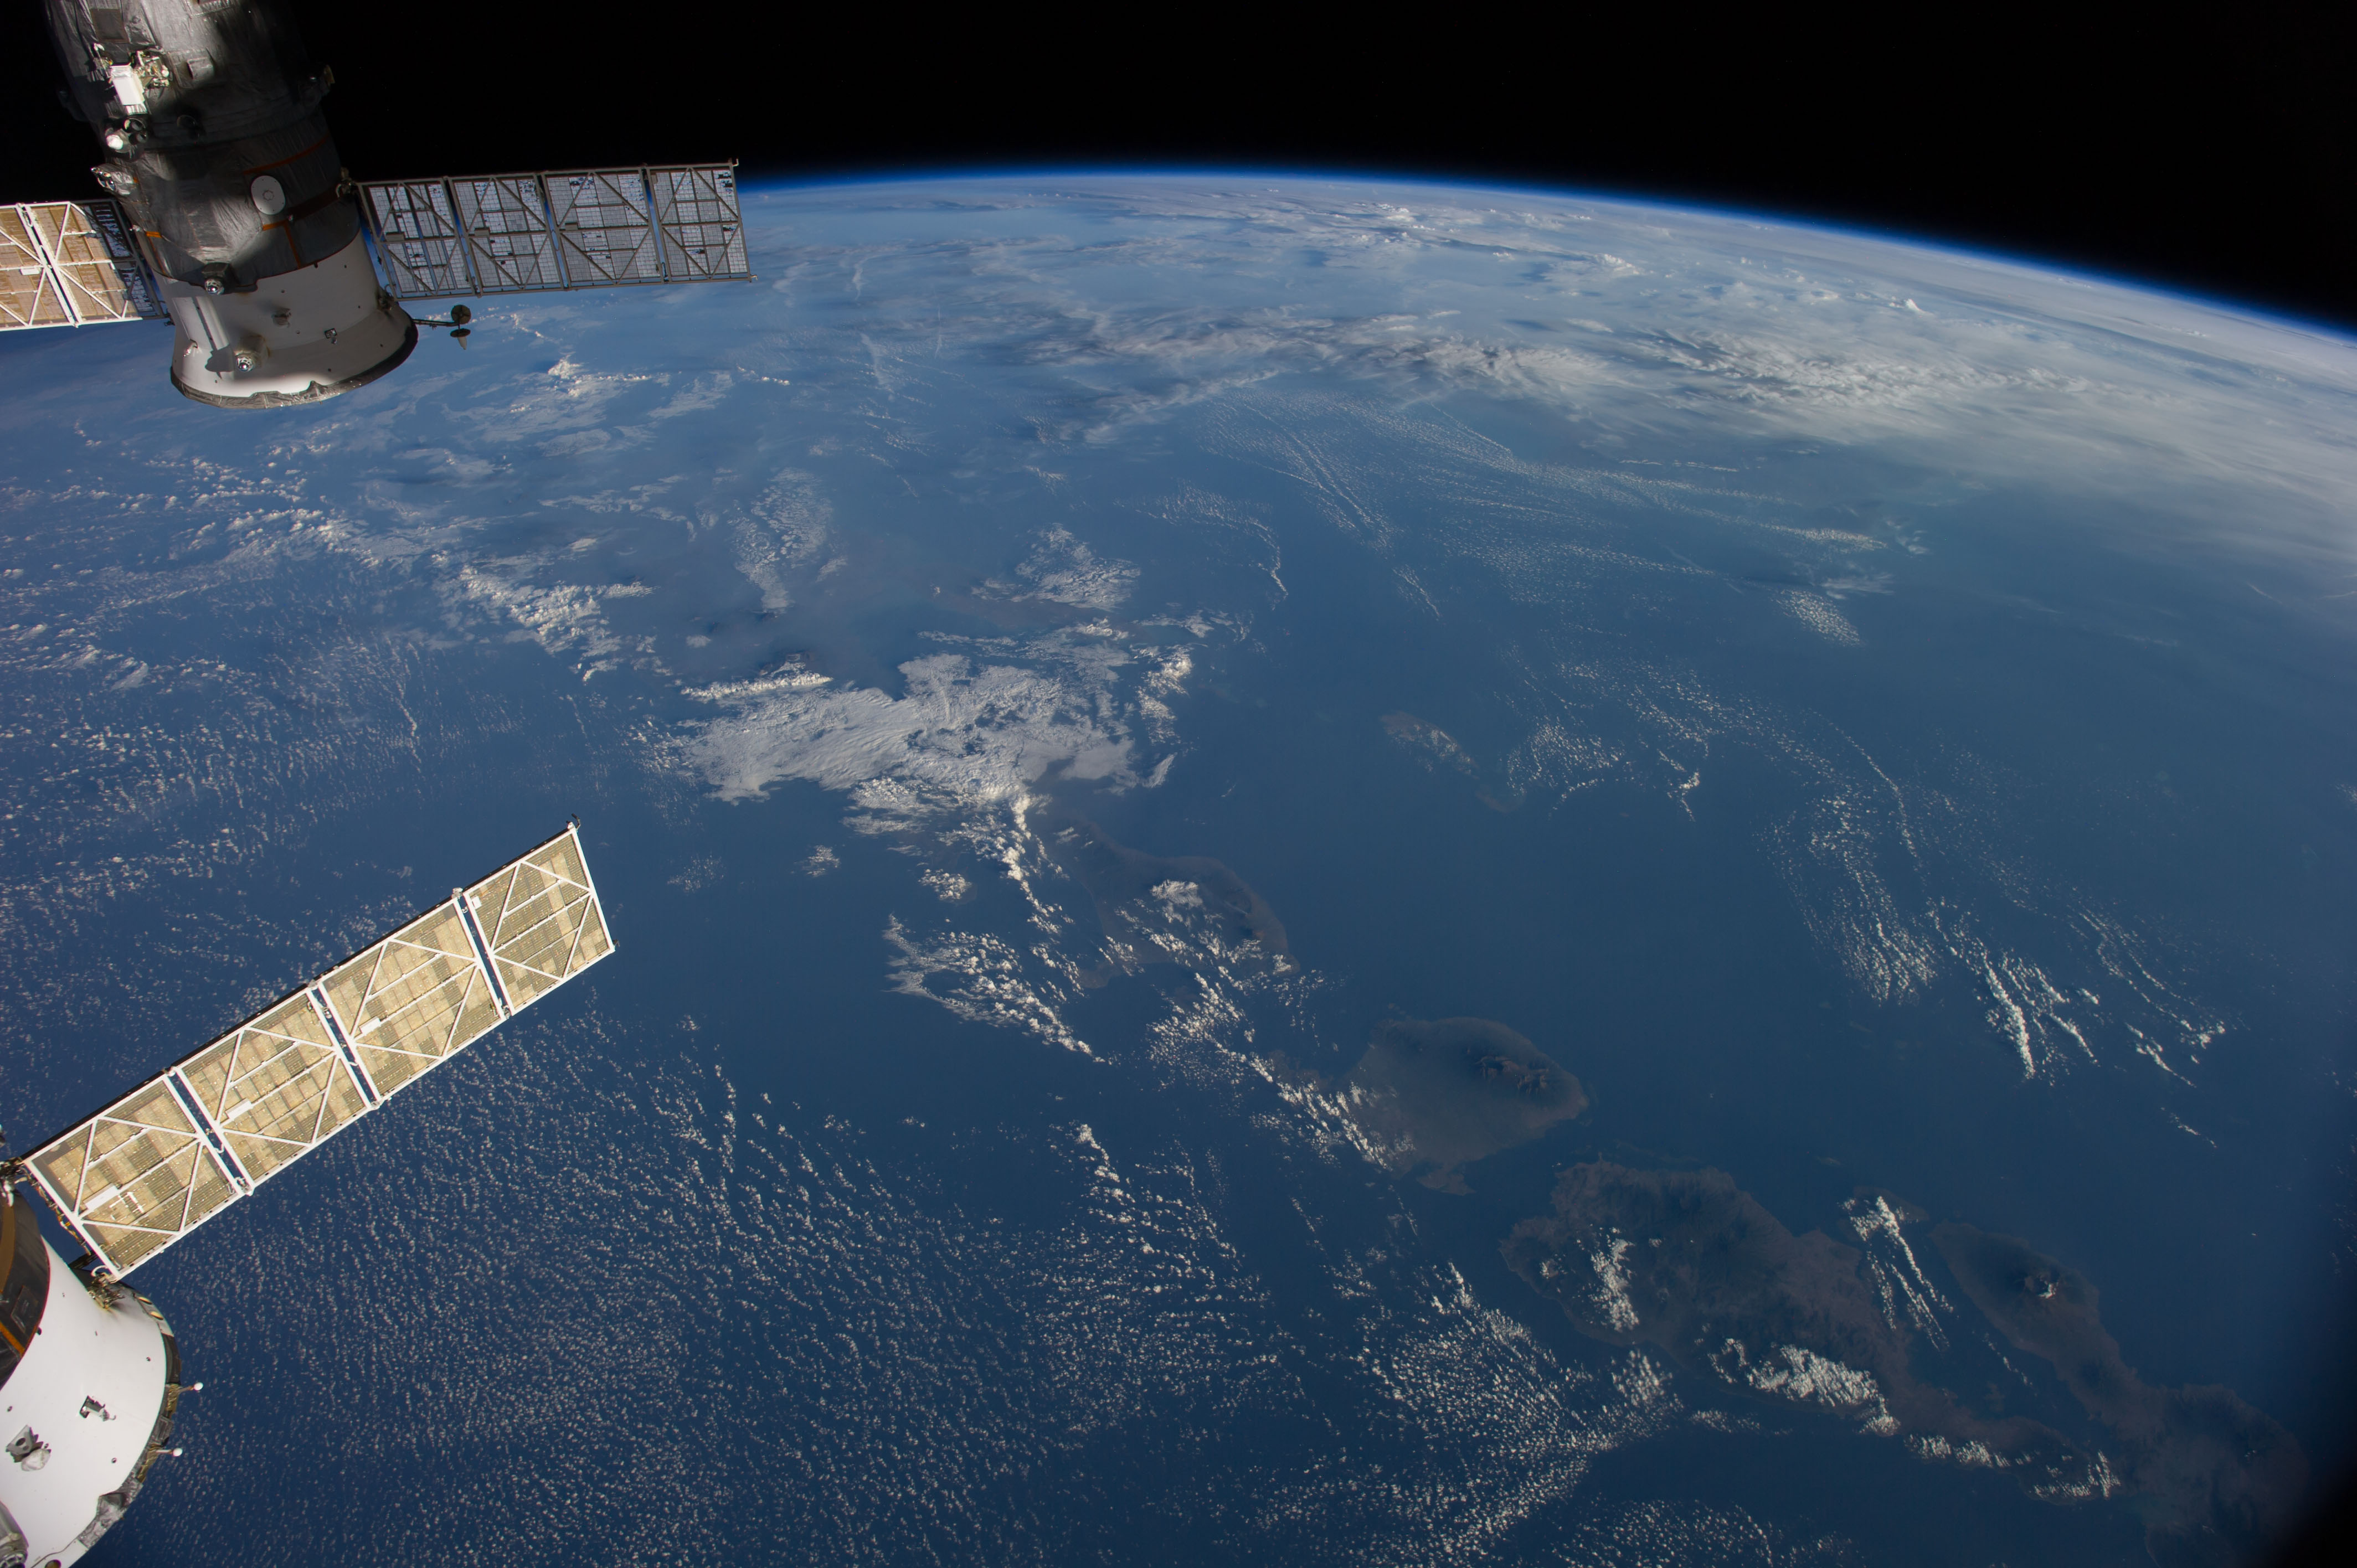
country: INDONESIA
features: BALI, W. NUSA TENGGARA, BALI S., JAVA S., ATMOSPHERIC LIMB
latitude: -8.5
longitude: 115.0
